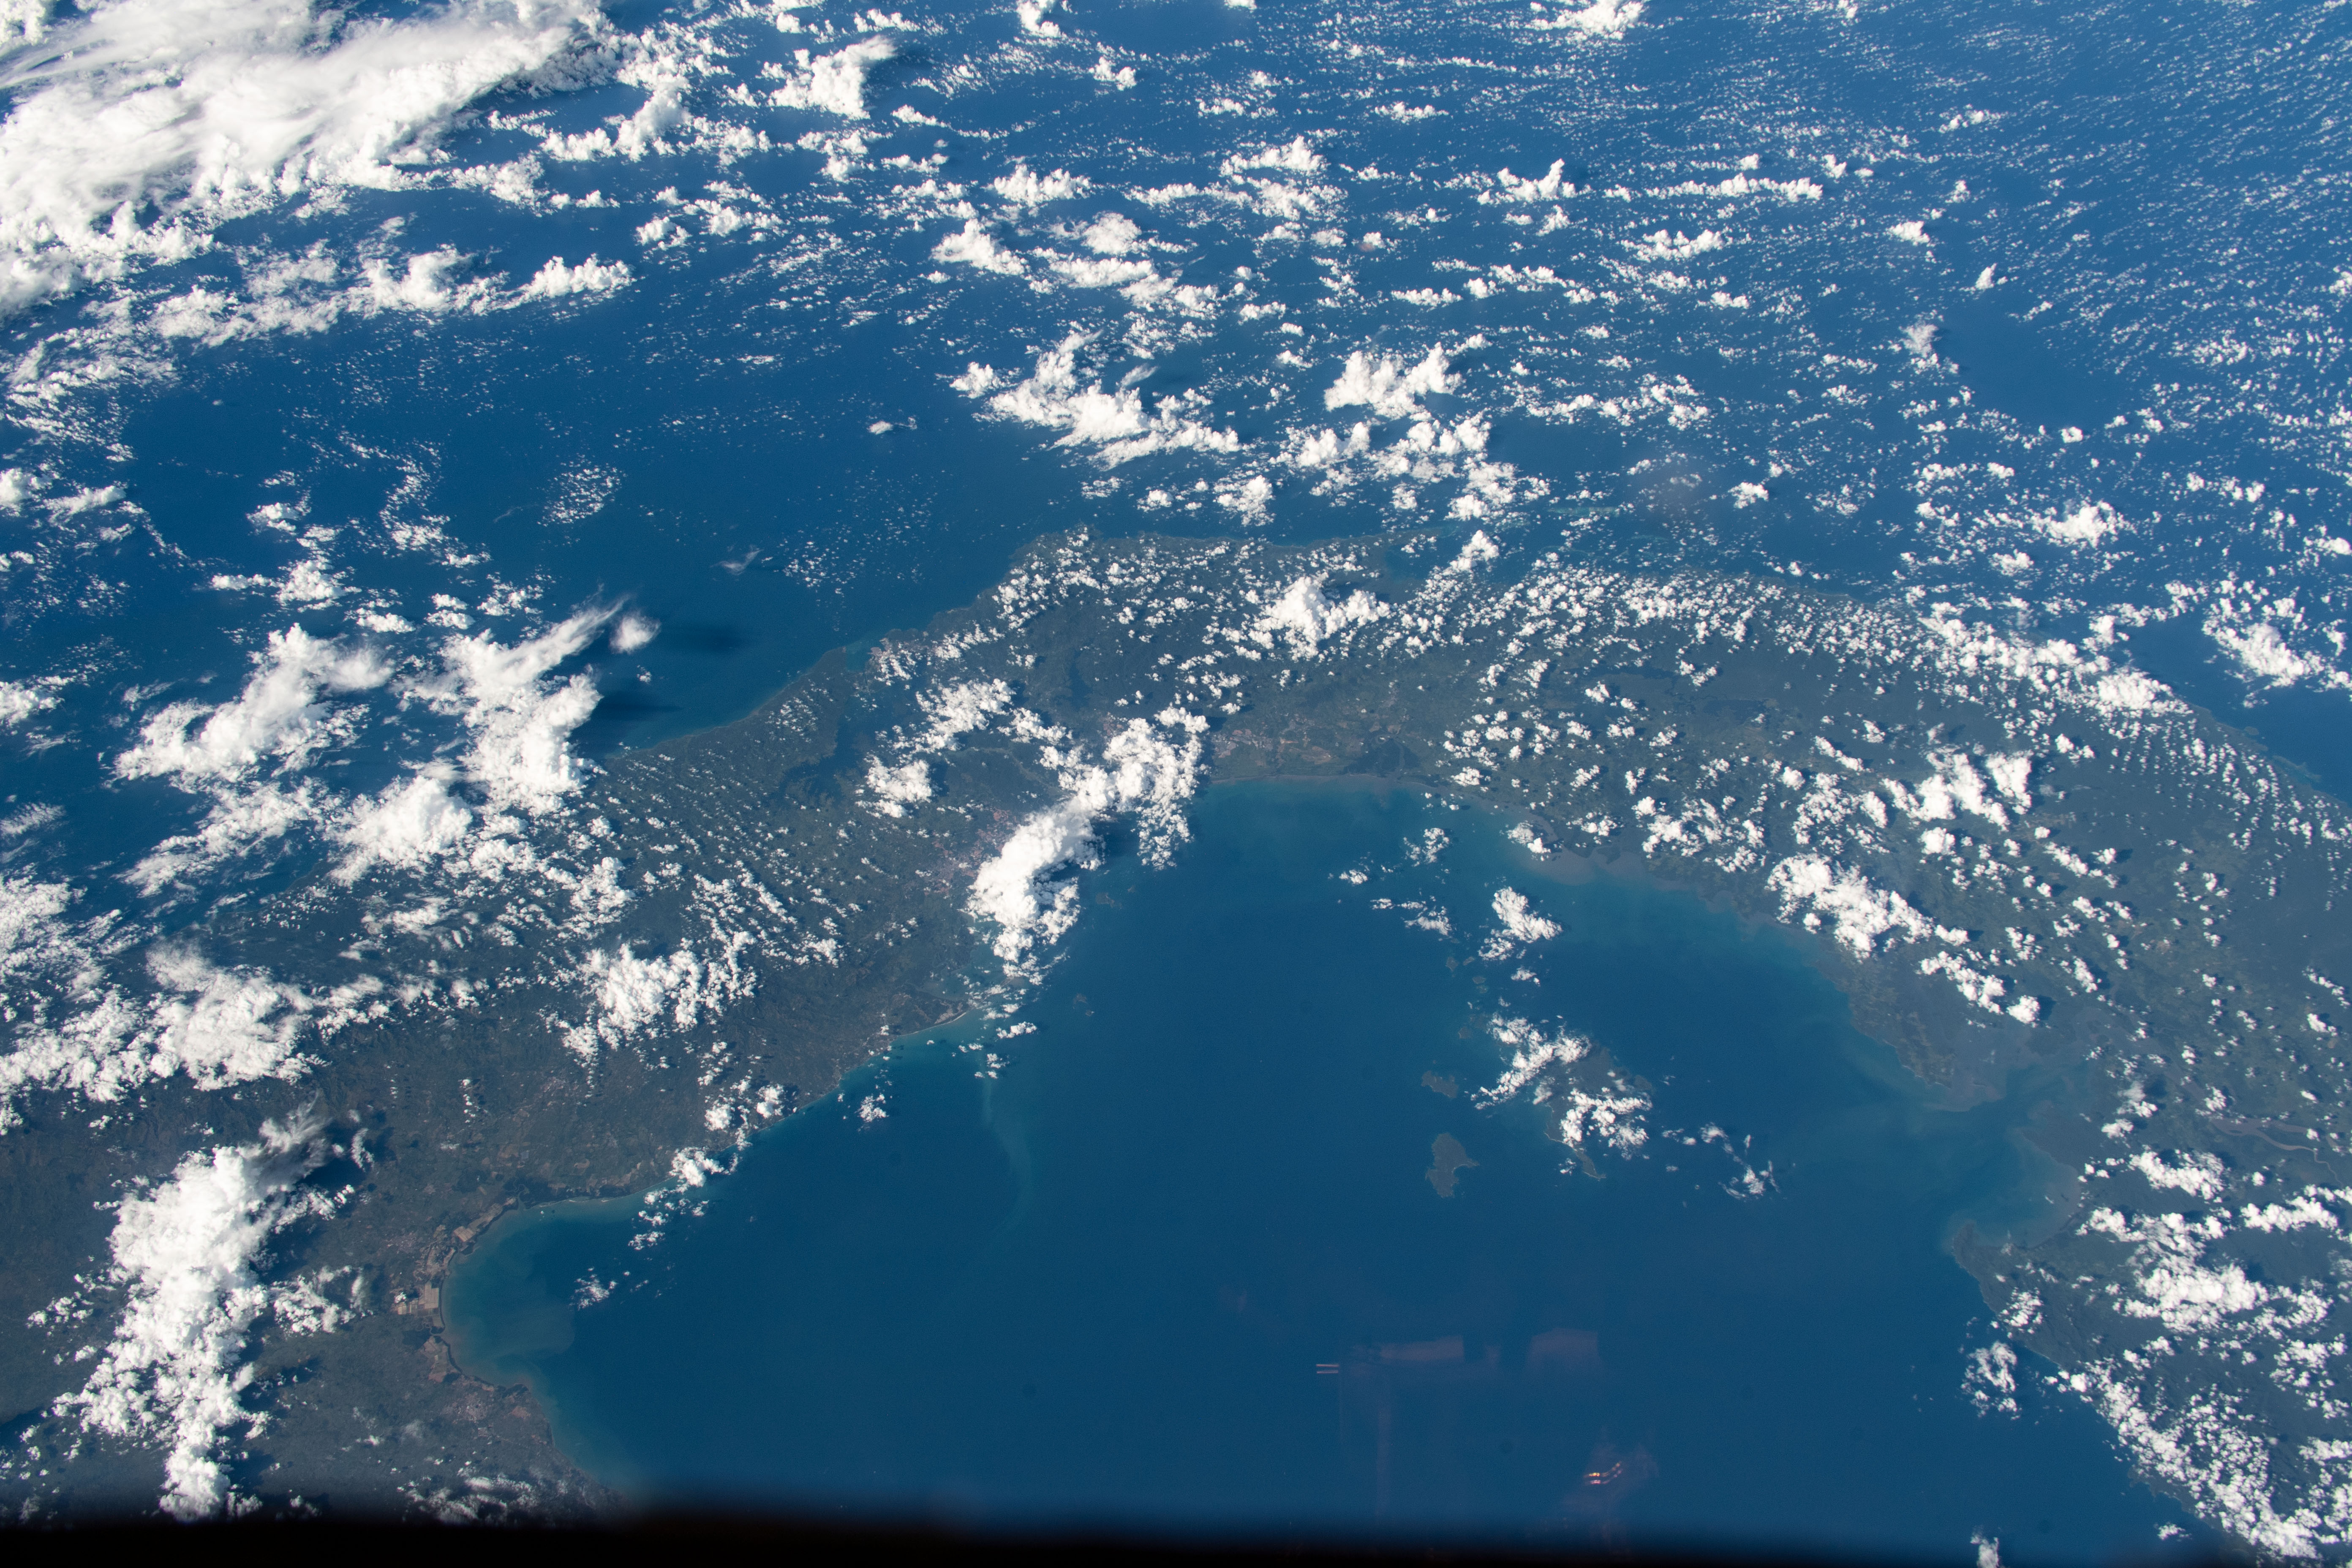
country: PANAMA
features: PANAMA, LAGO GATUN
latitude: 9.0
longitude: -79.5
